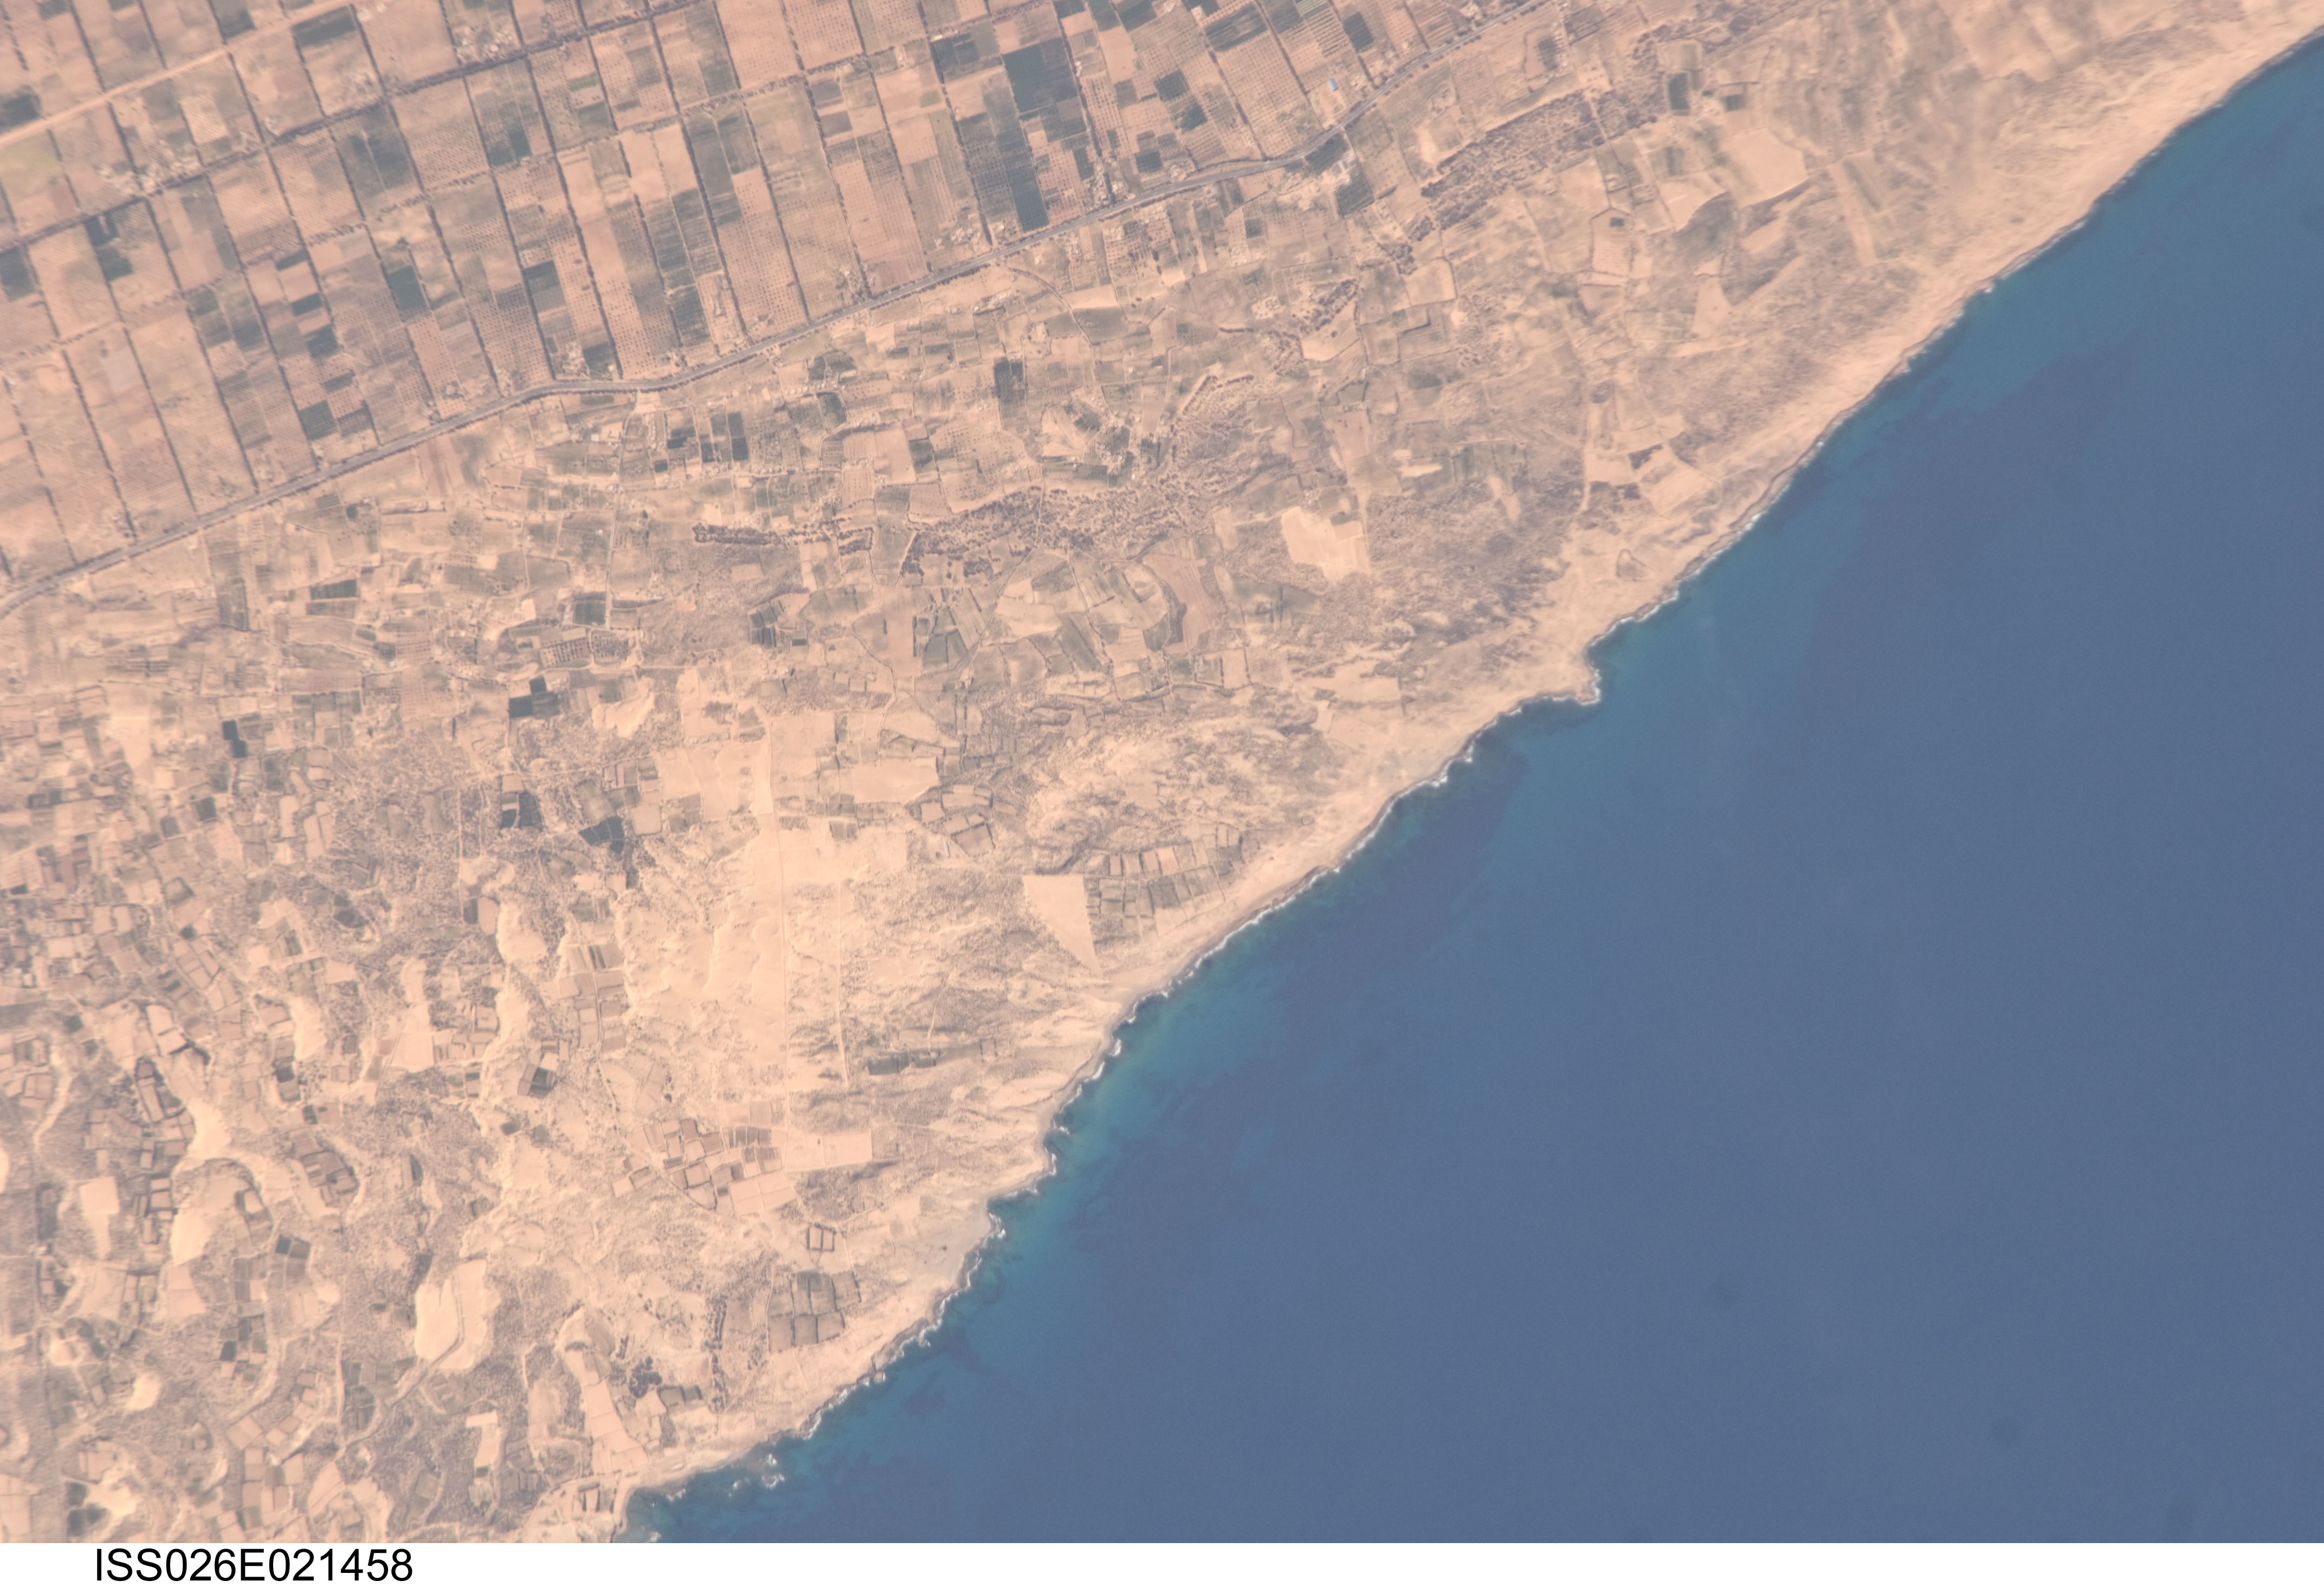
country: LIBYA
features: MEDITERRANEAN COAST WEST OF MISRATAH, ROADS, AGR., VILLAGES, DUNES
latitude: 32.4
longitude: 14.9
